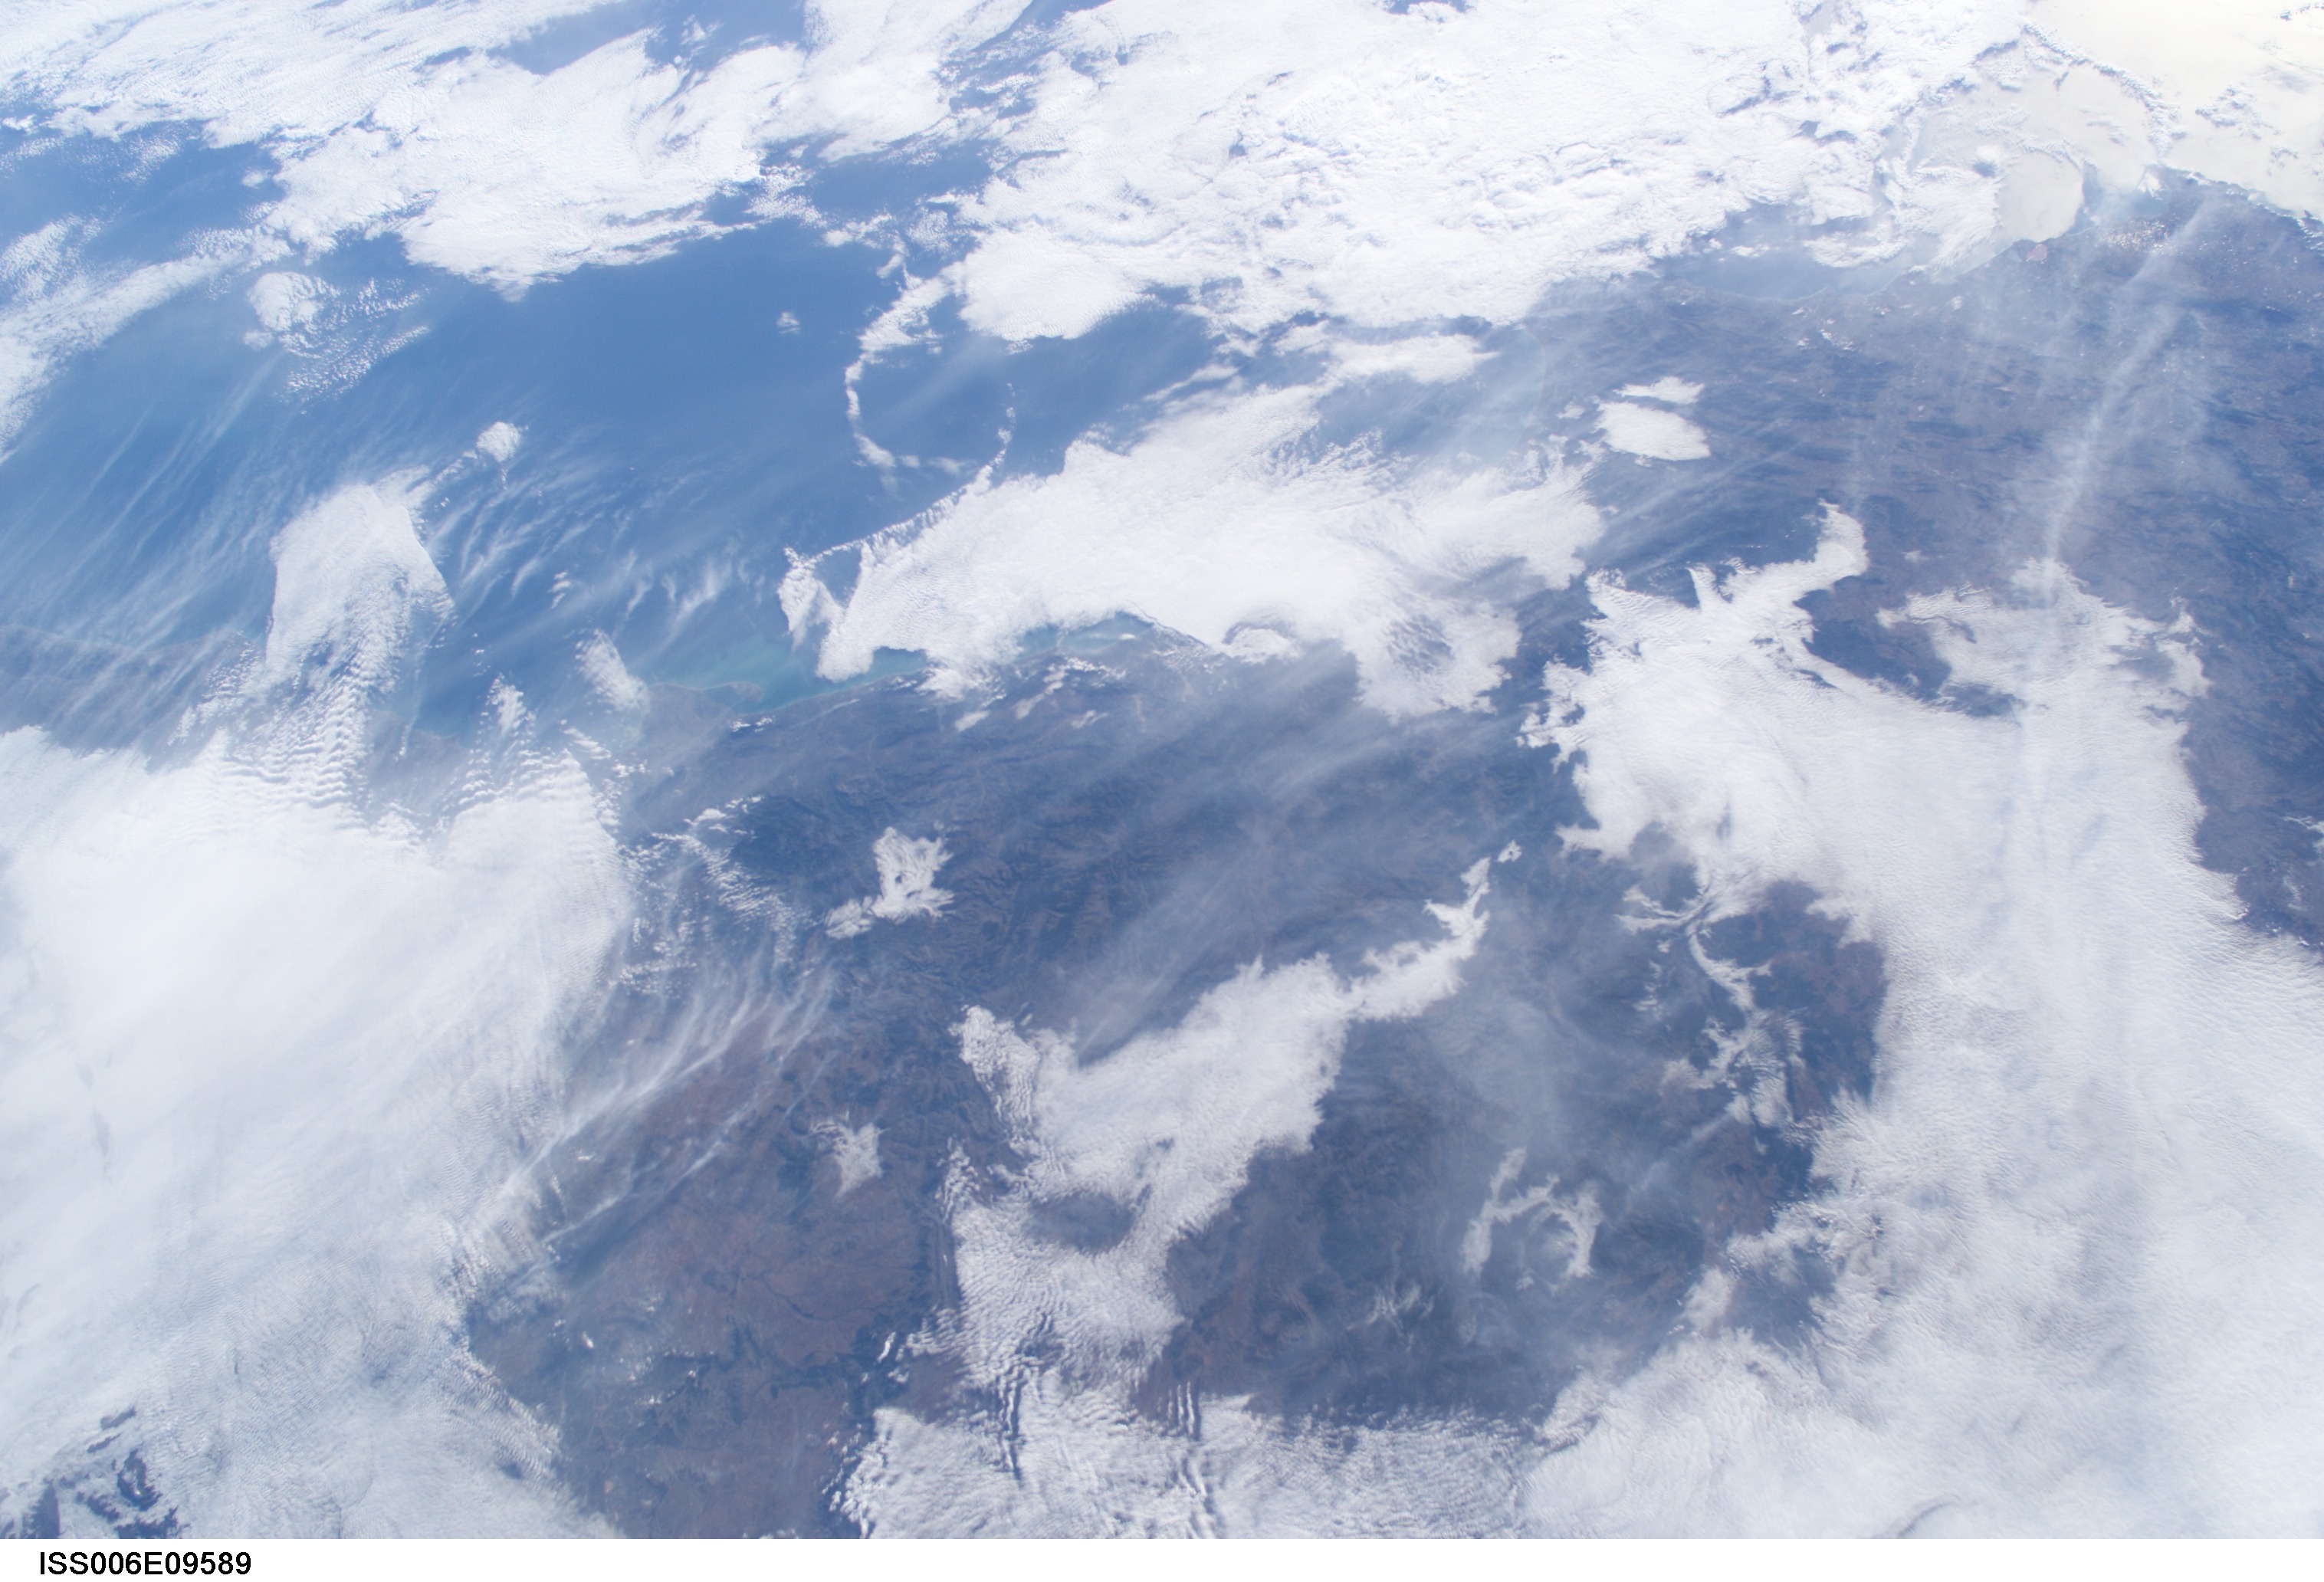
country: SPAIN
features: MEDITERRANEAN COAST, EBRO RIVER
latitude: 40.5
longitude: 0.0
